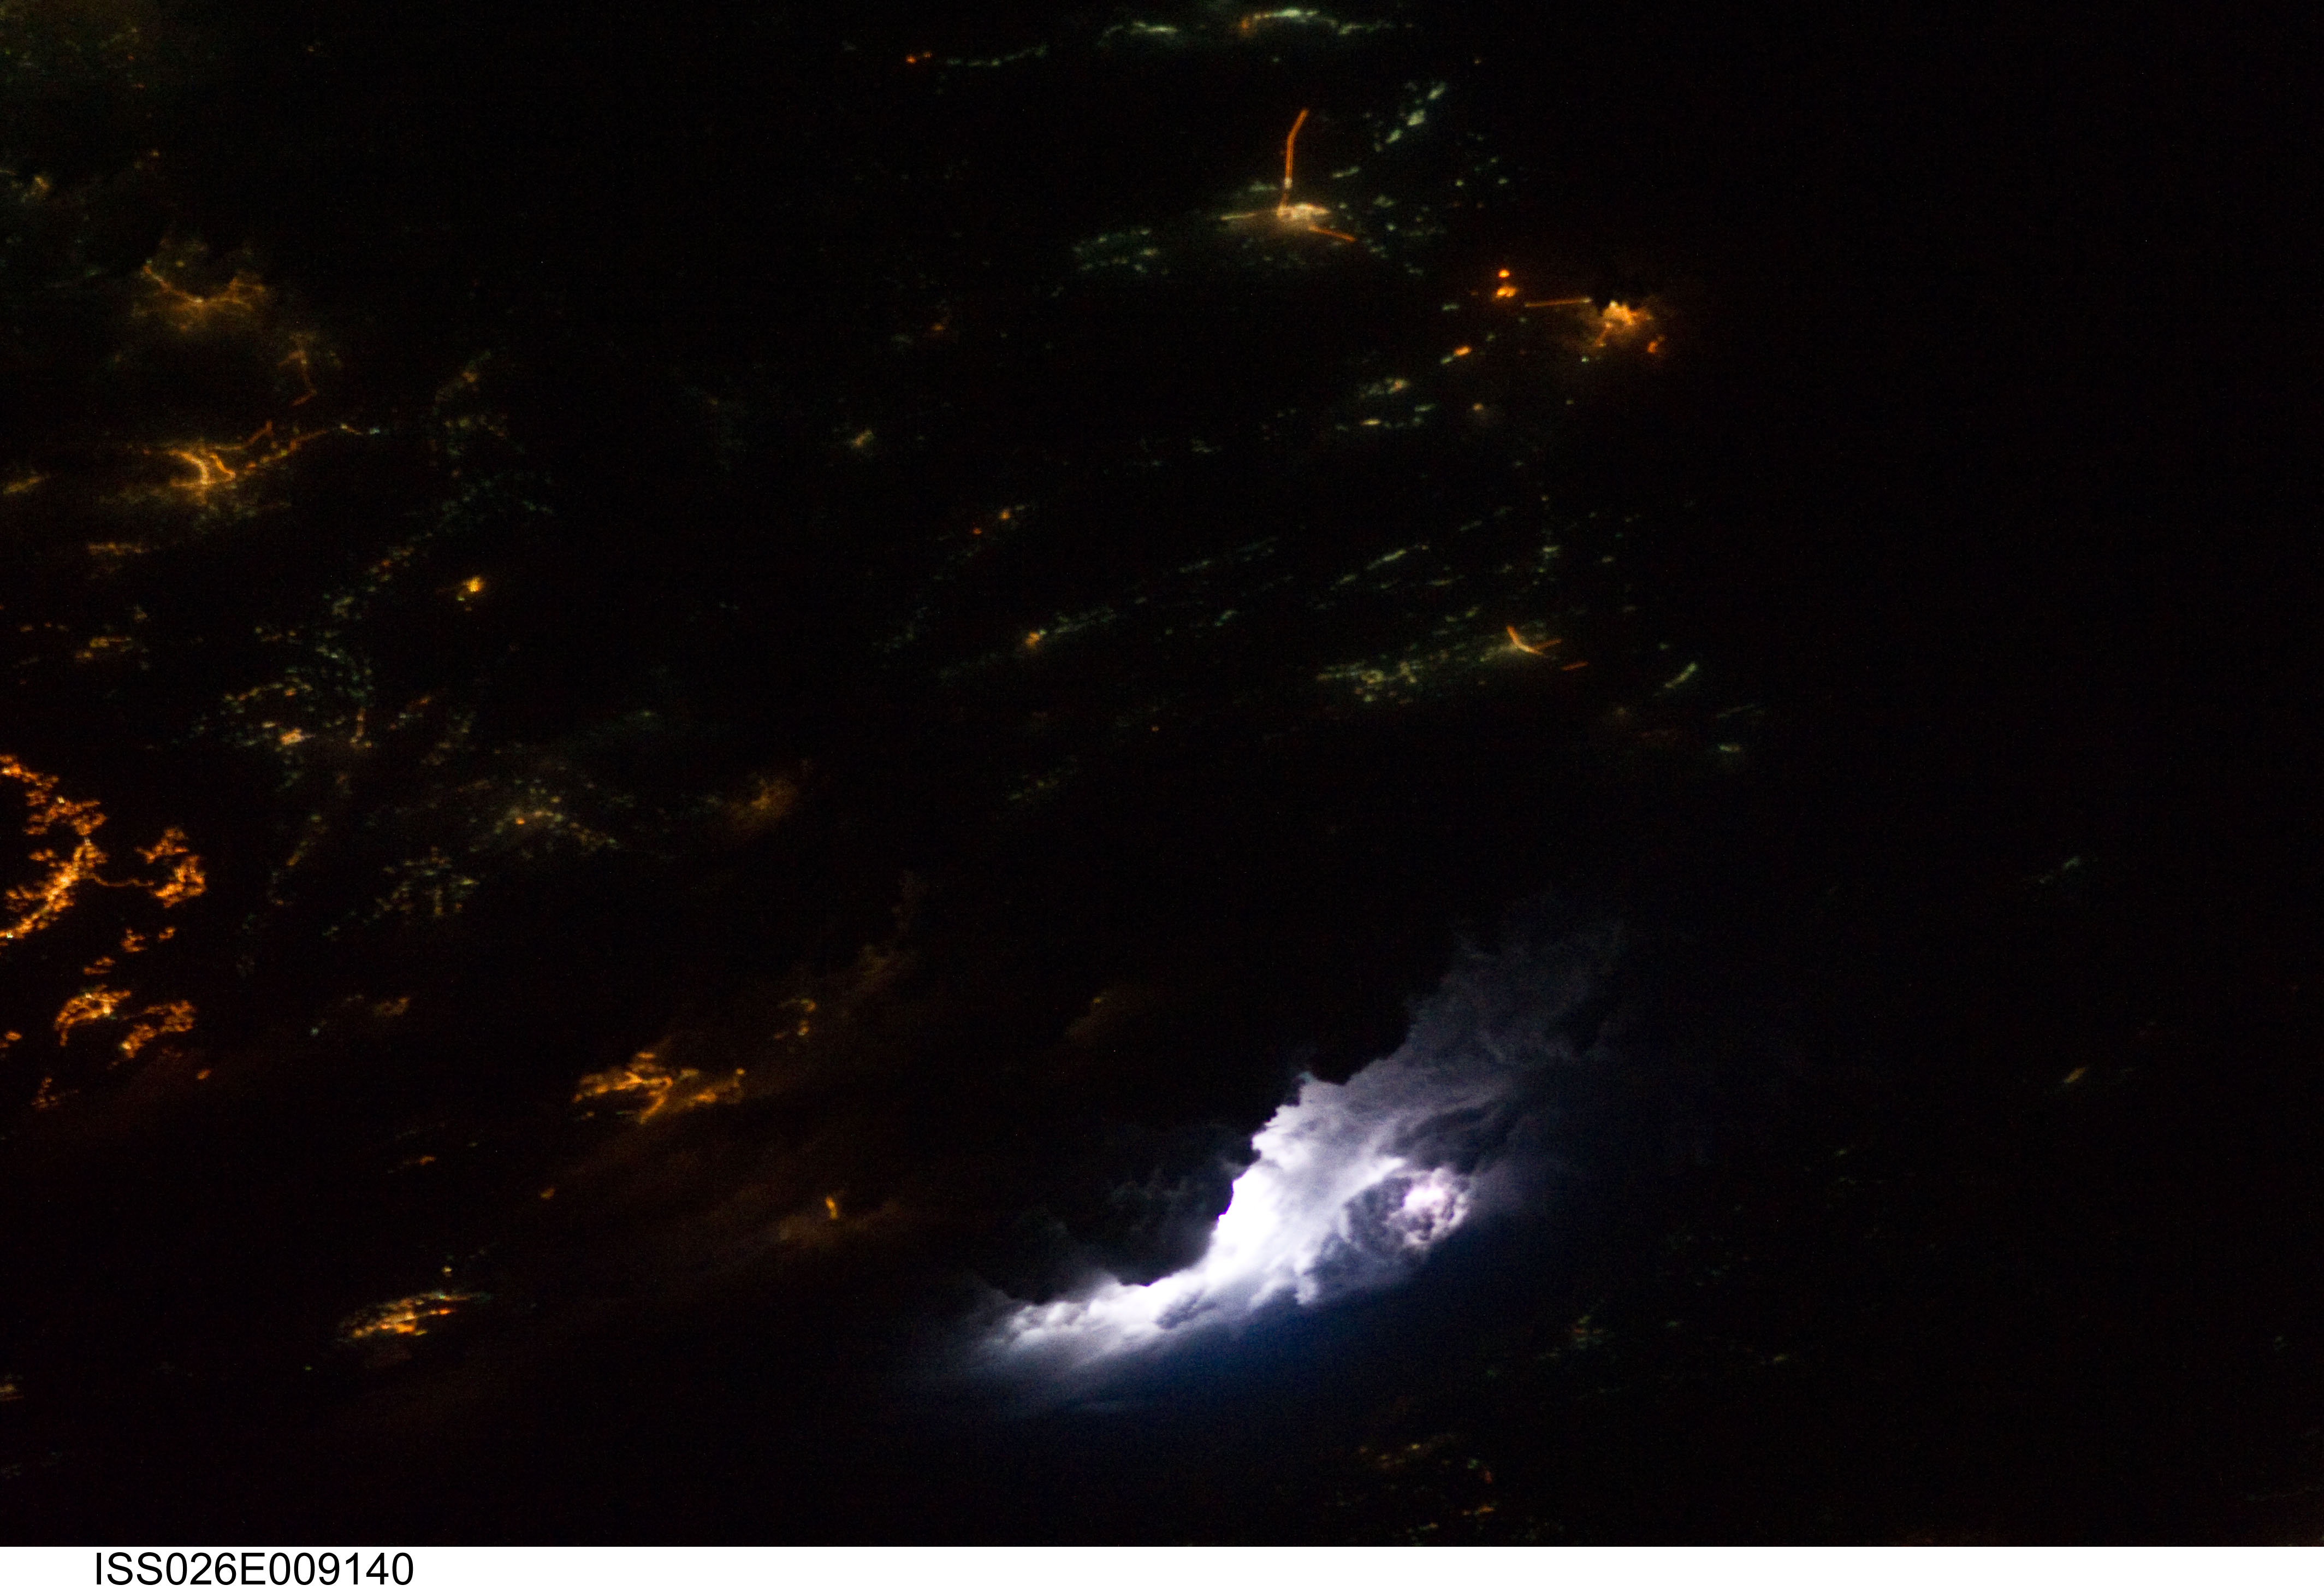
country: ASIA
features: ARABIAN PENINSULA, CITIES AT NIGHT, LIGHTNING IN CLOUDS
